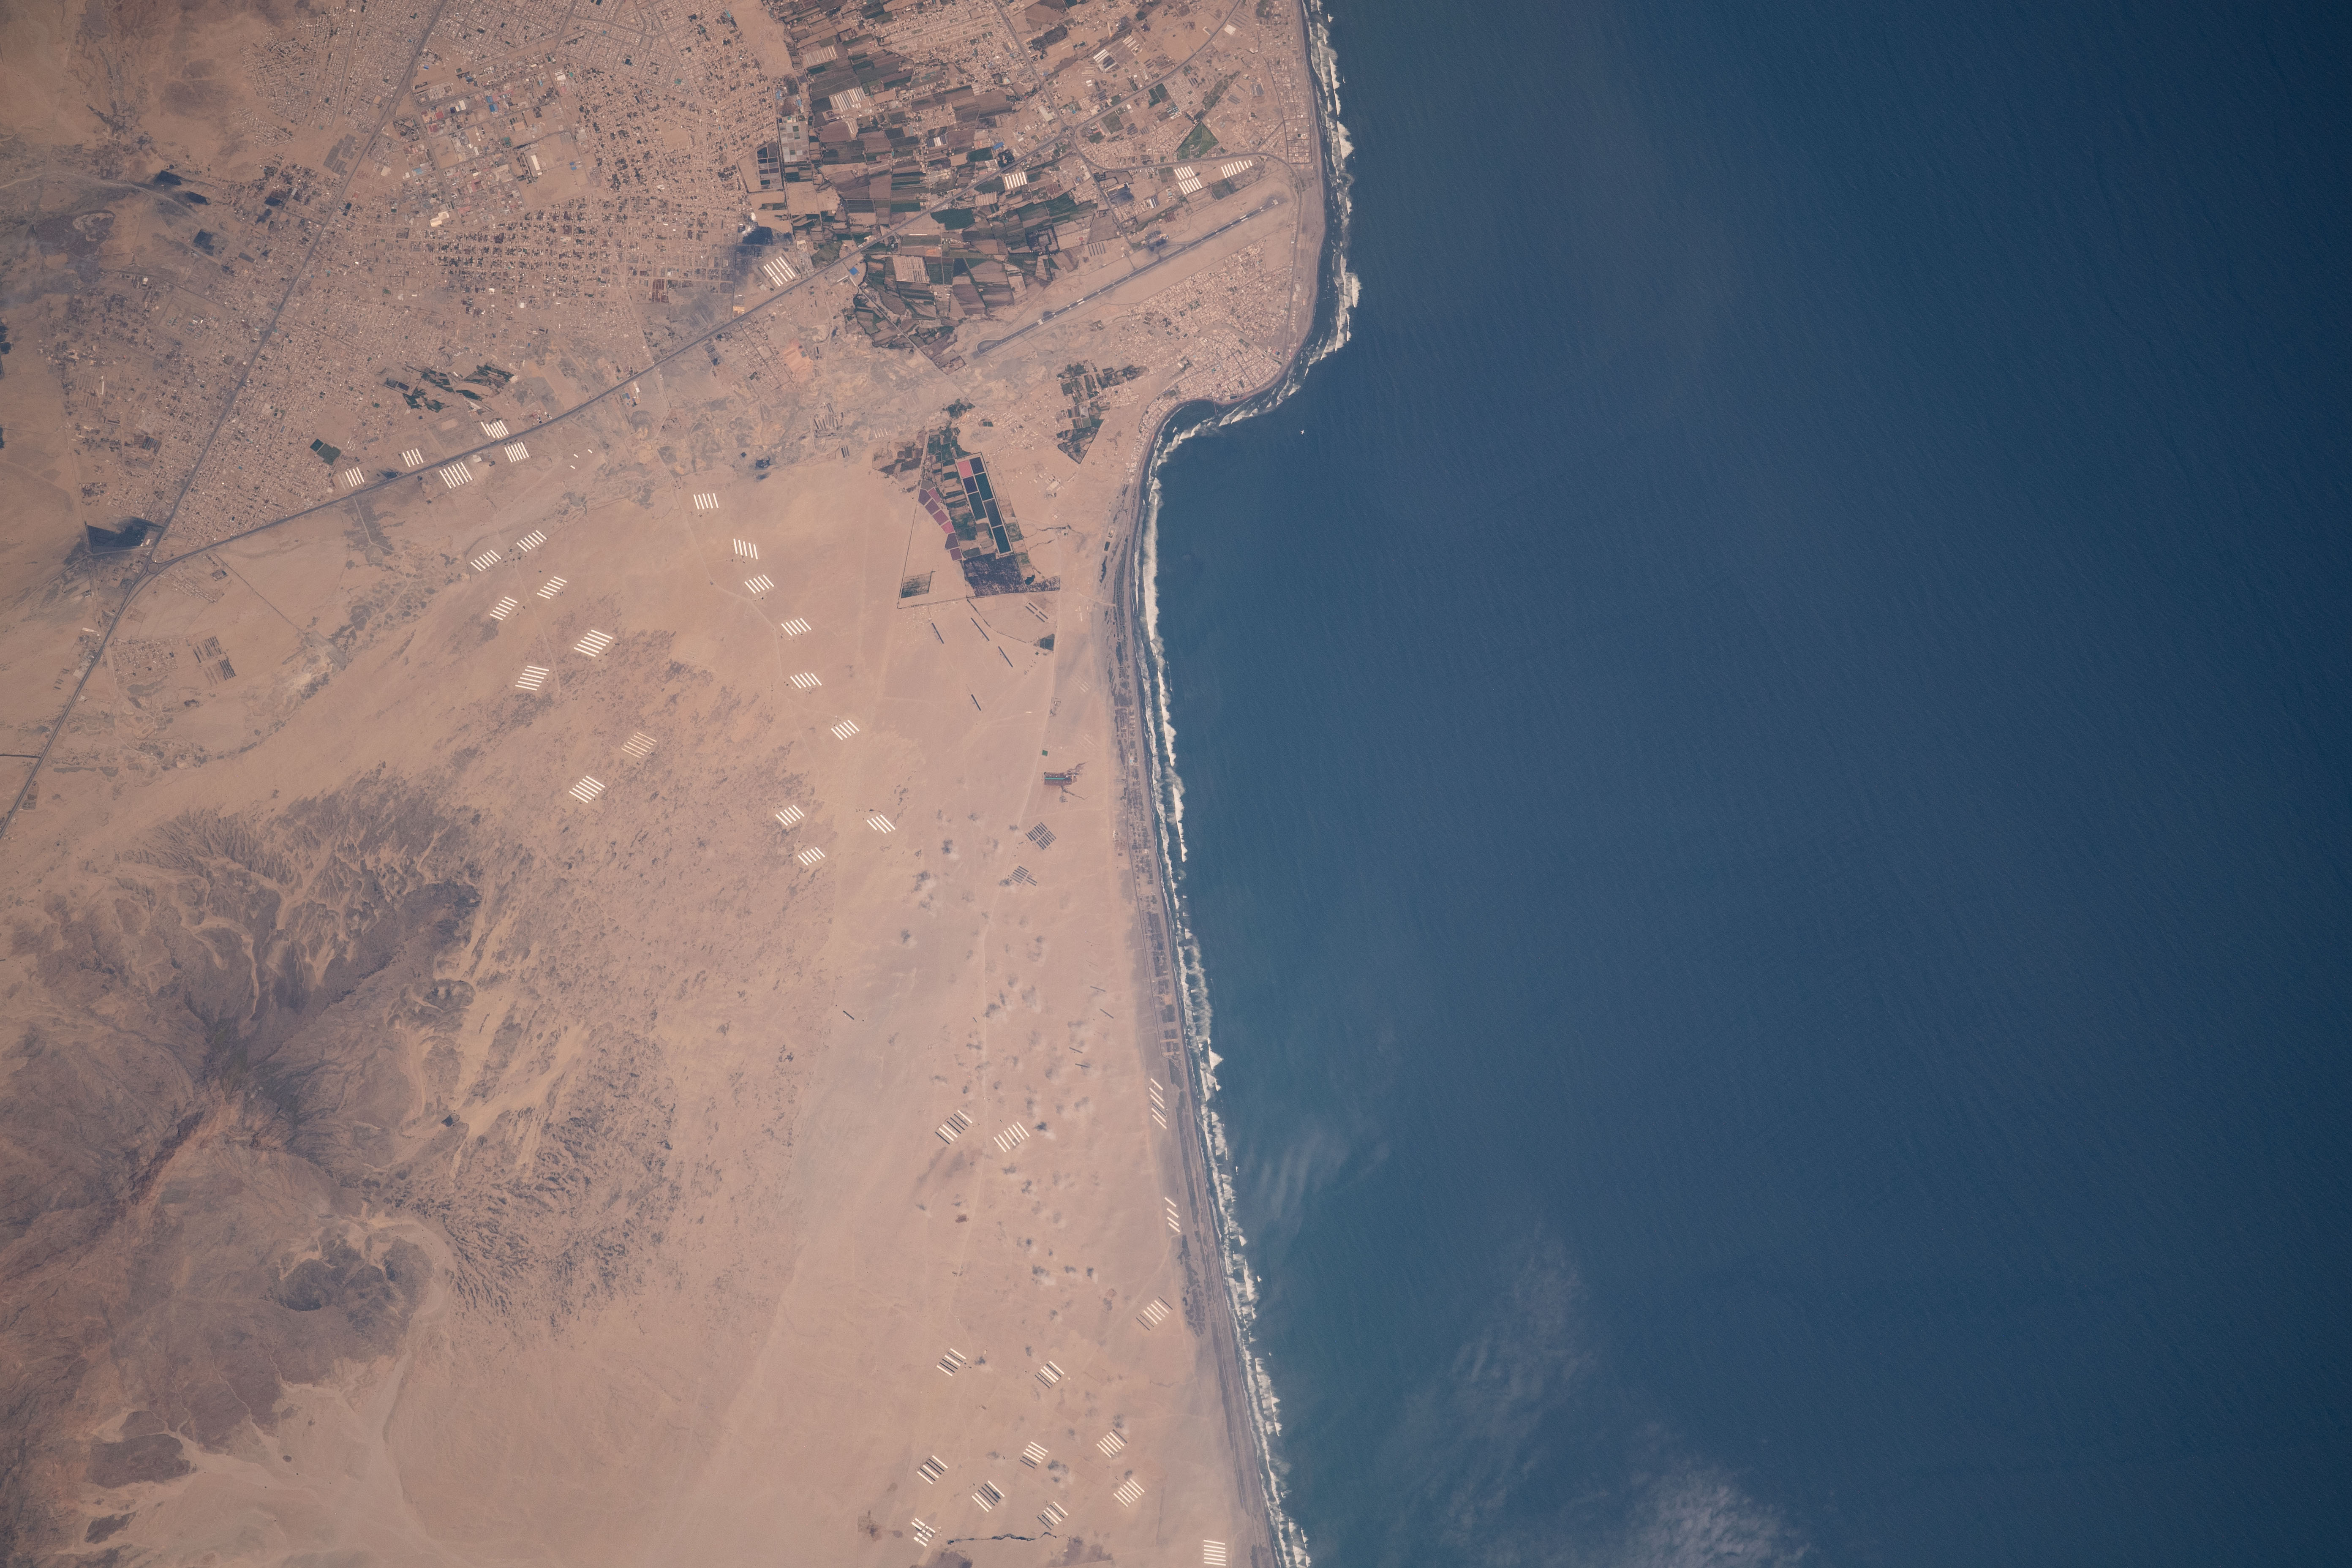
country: PERU
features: COASTLINE
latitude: -8.1
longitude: -79.1
